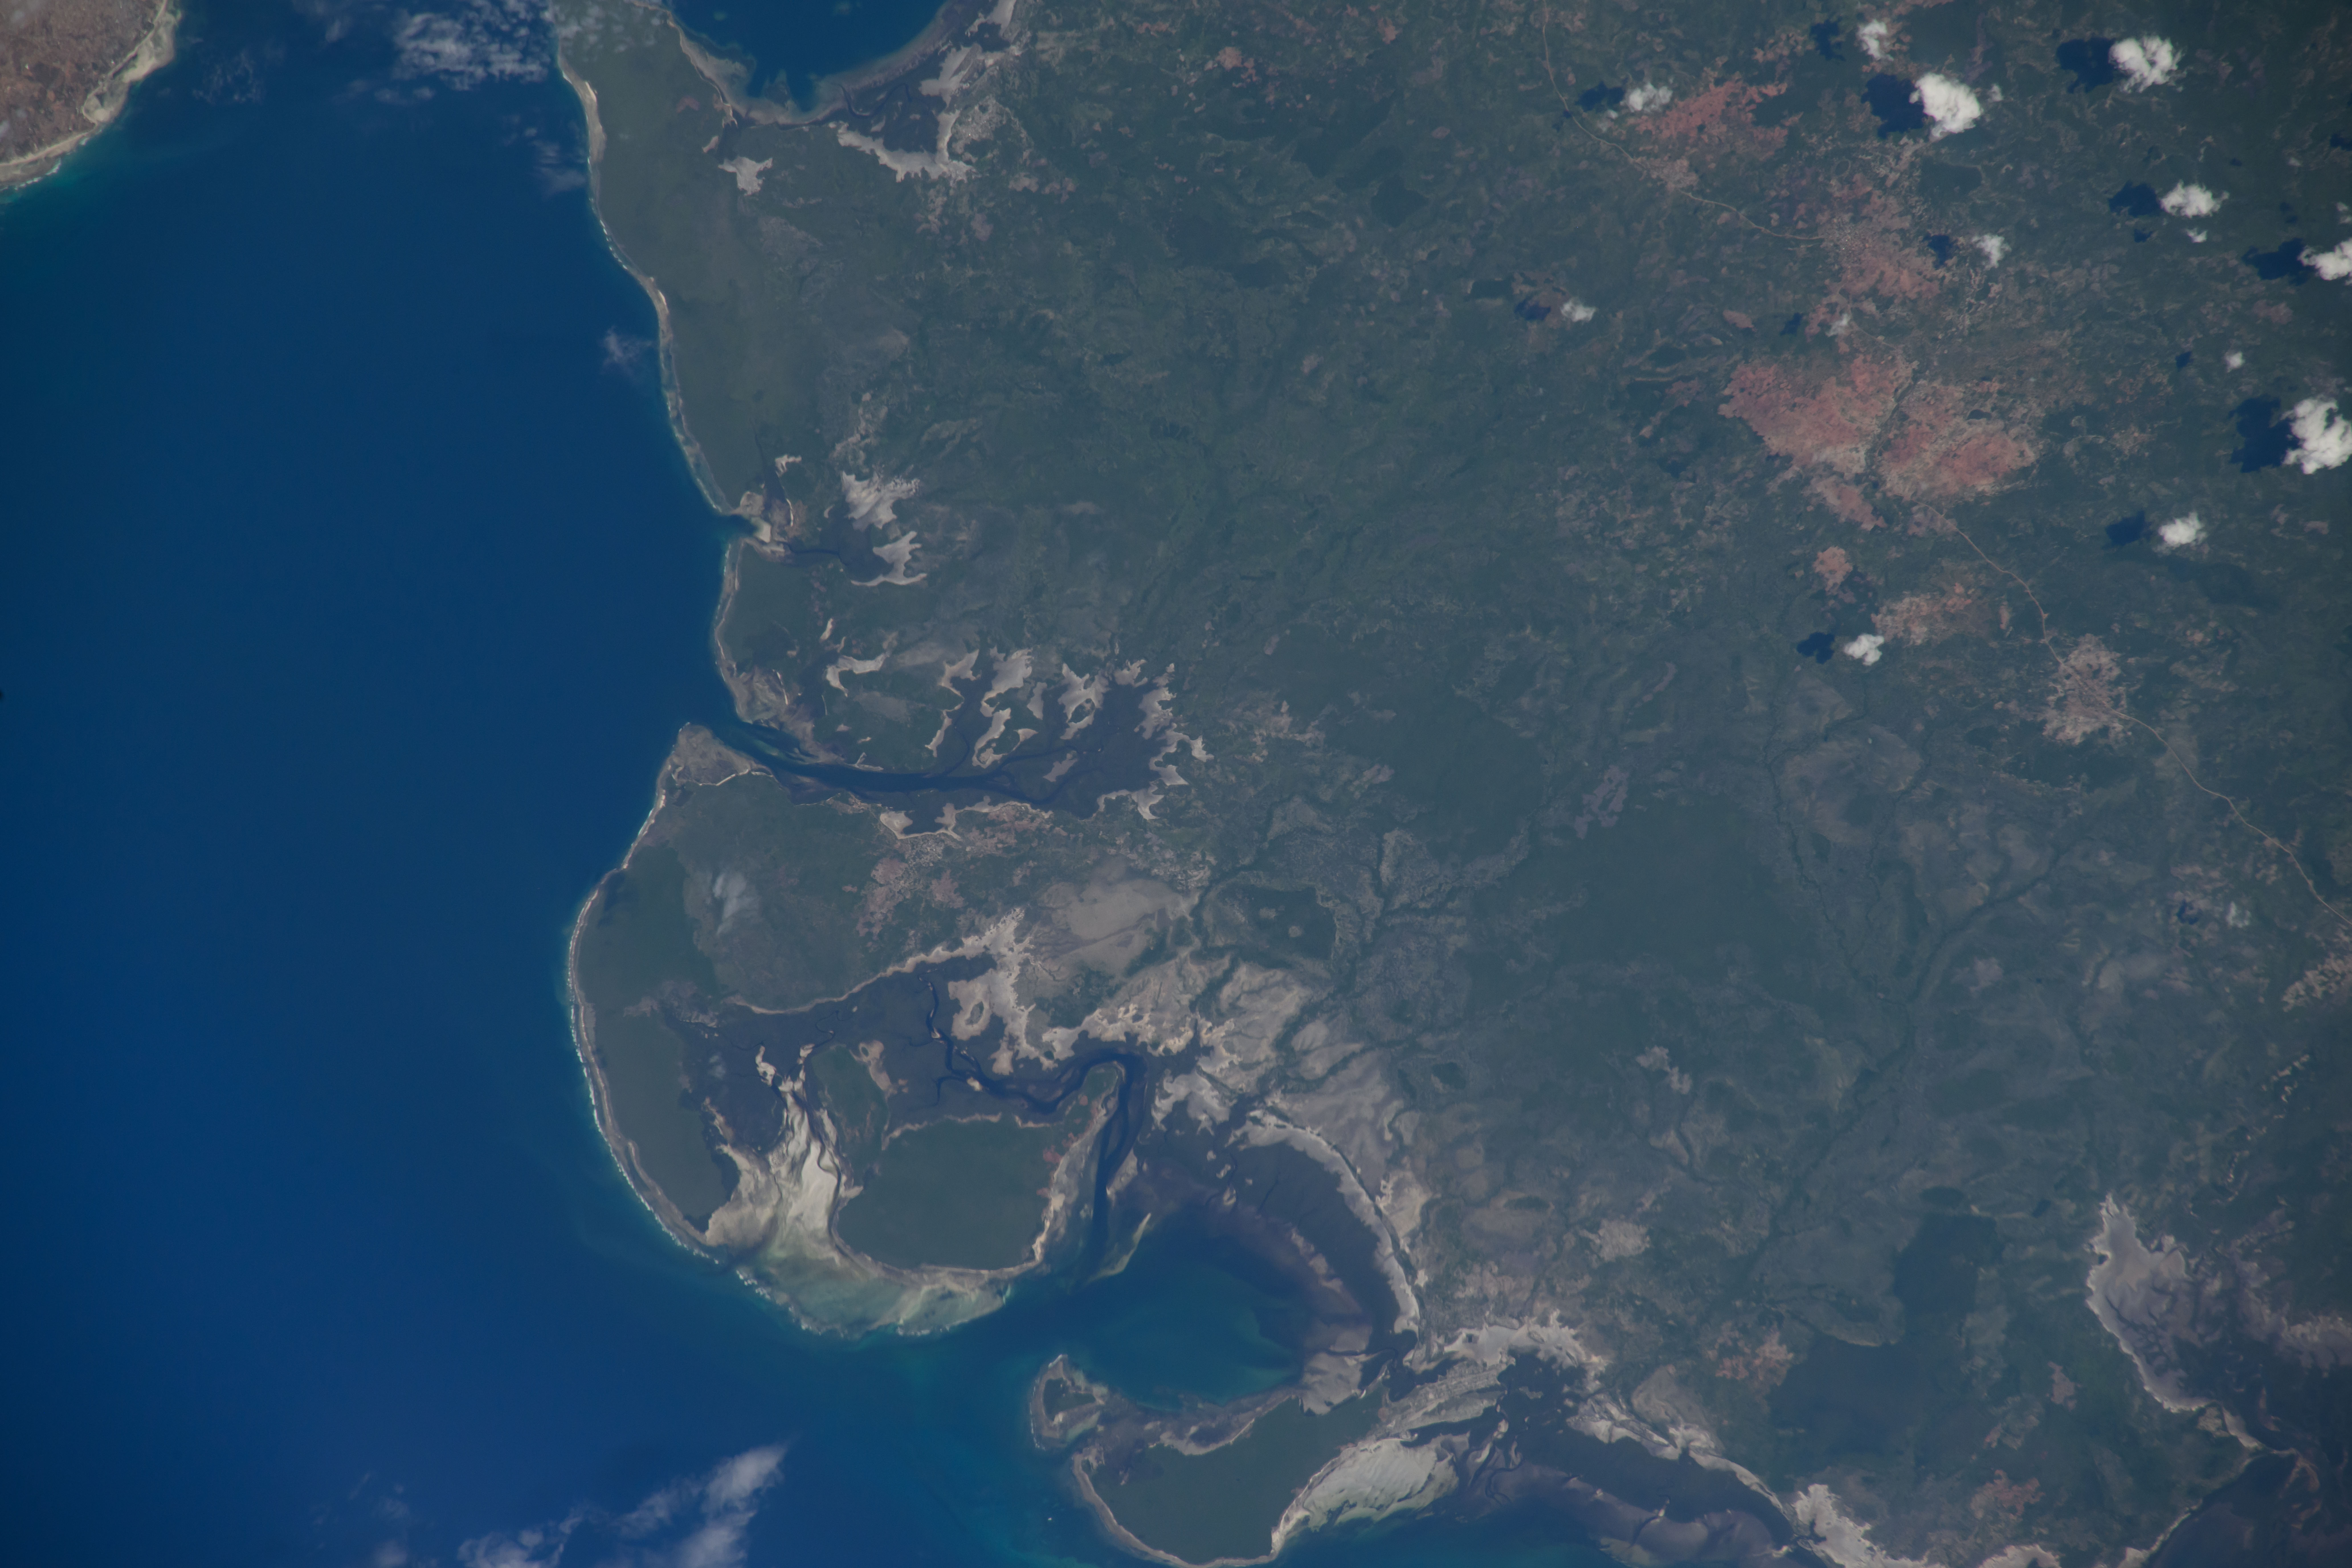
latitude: -12.7
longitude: 40.5
